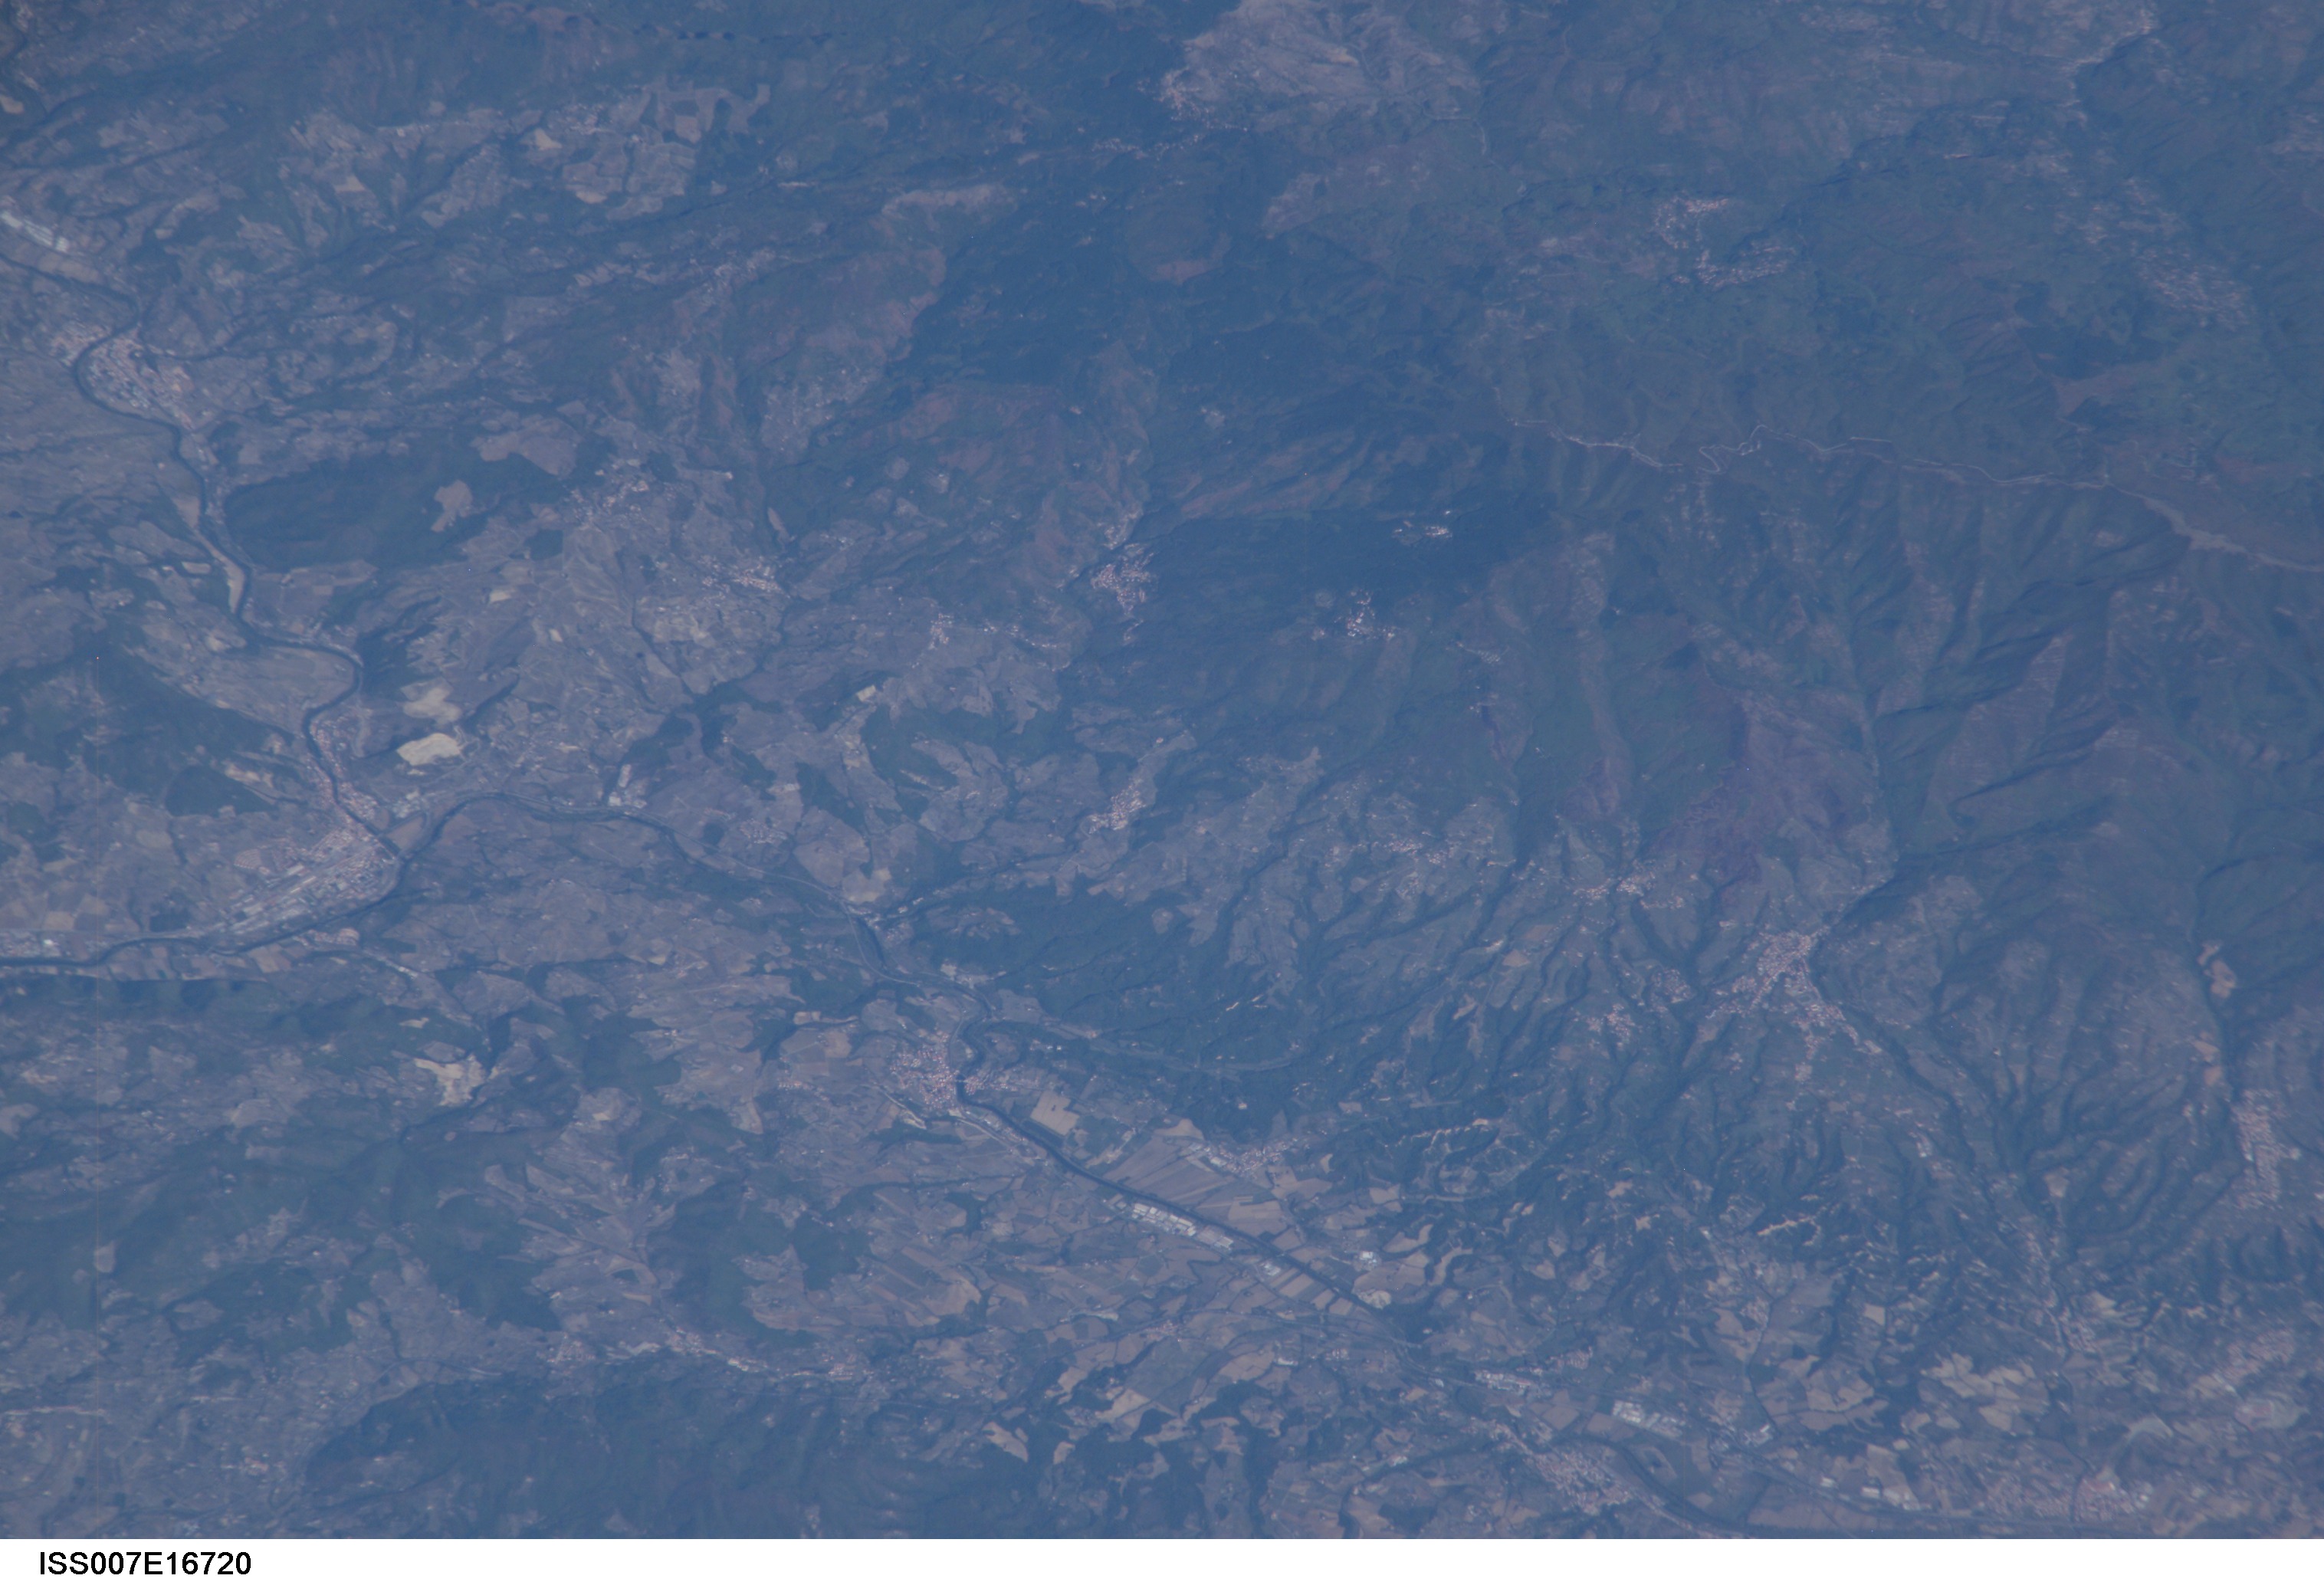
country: SPAIN
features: ARID PLAIN, AGR. NEAR MADRID
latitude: 40.0
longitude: -4.7
